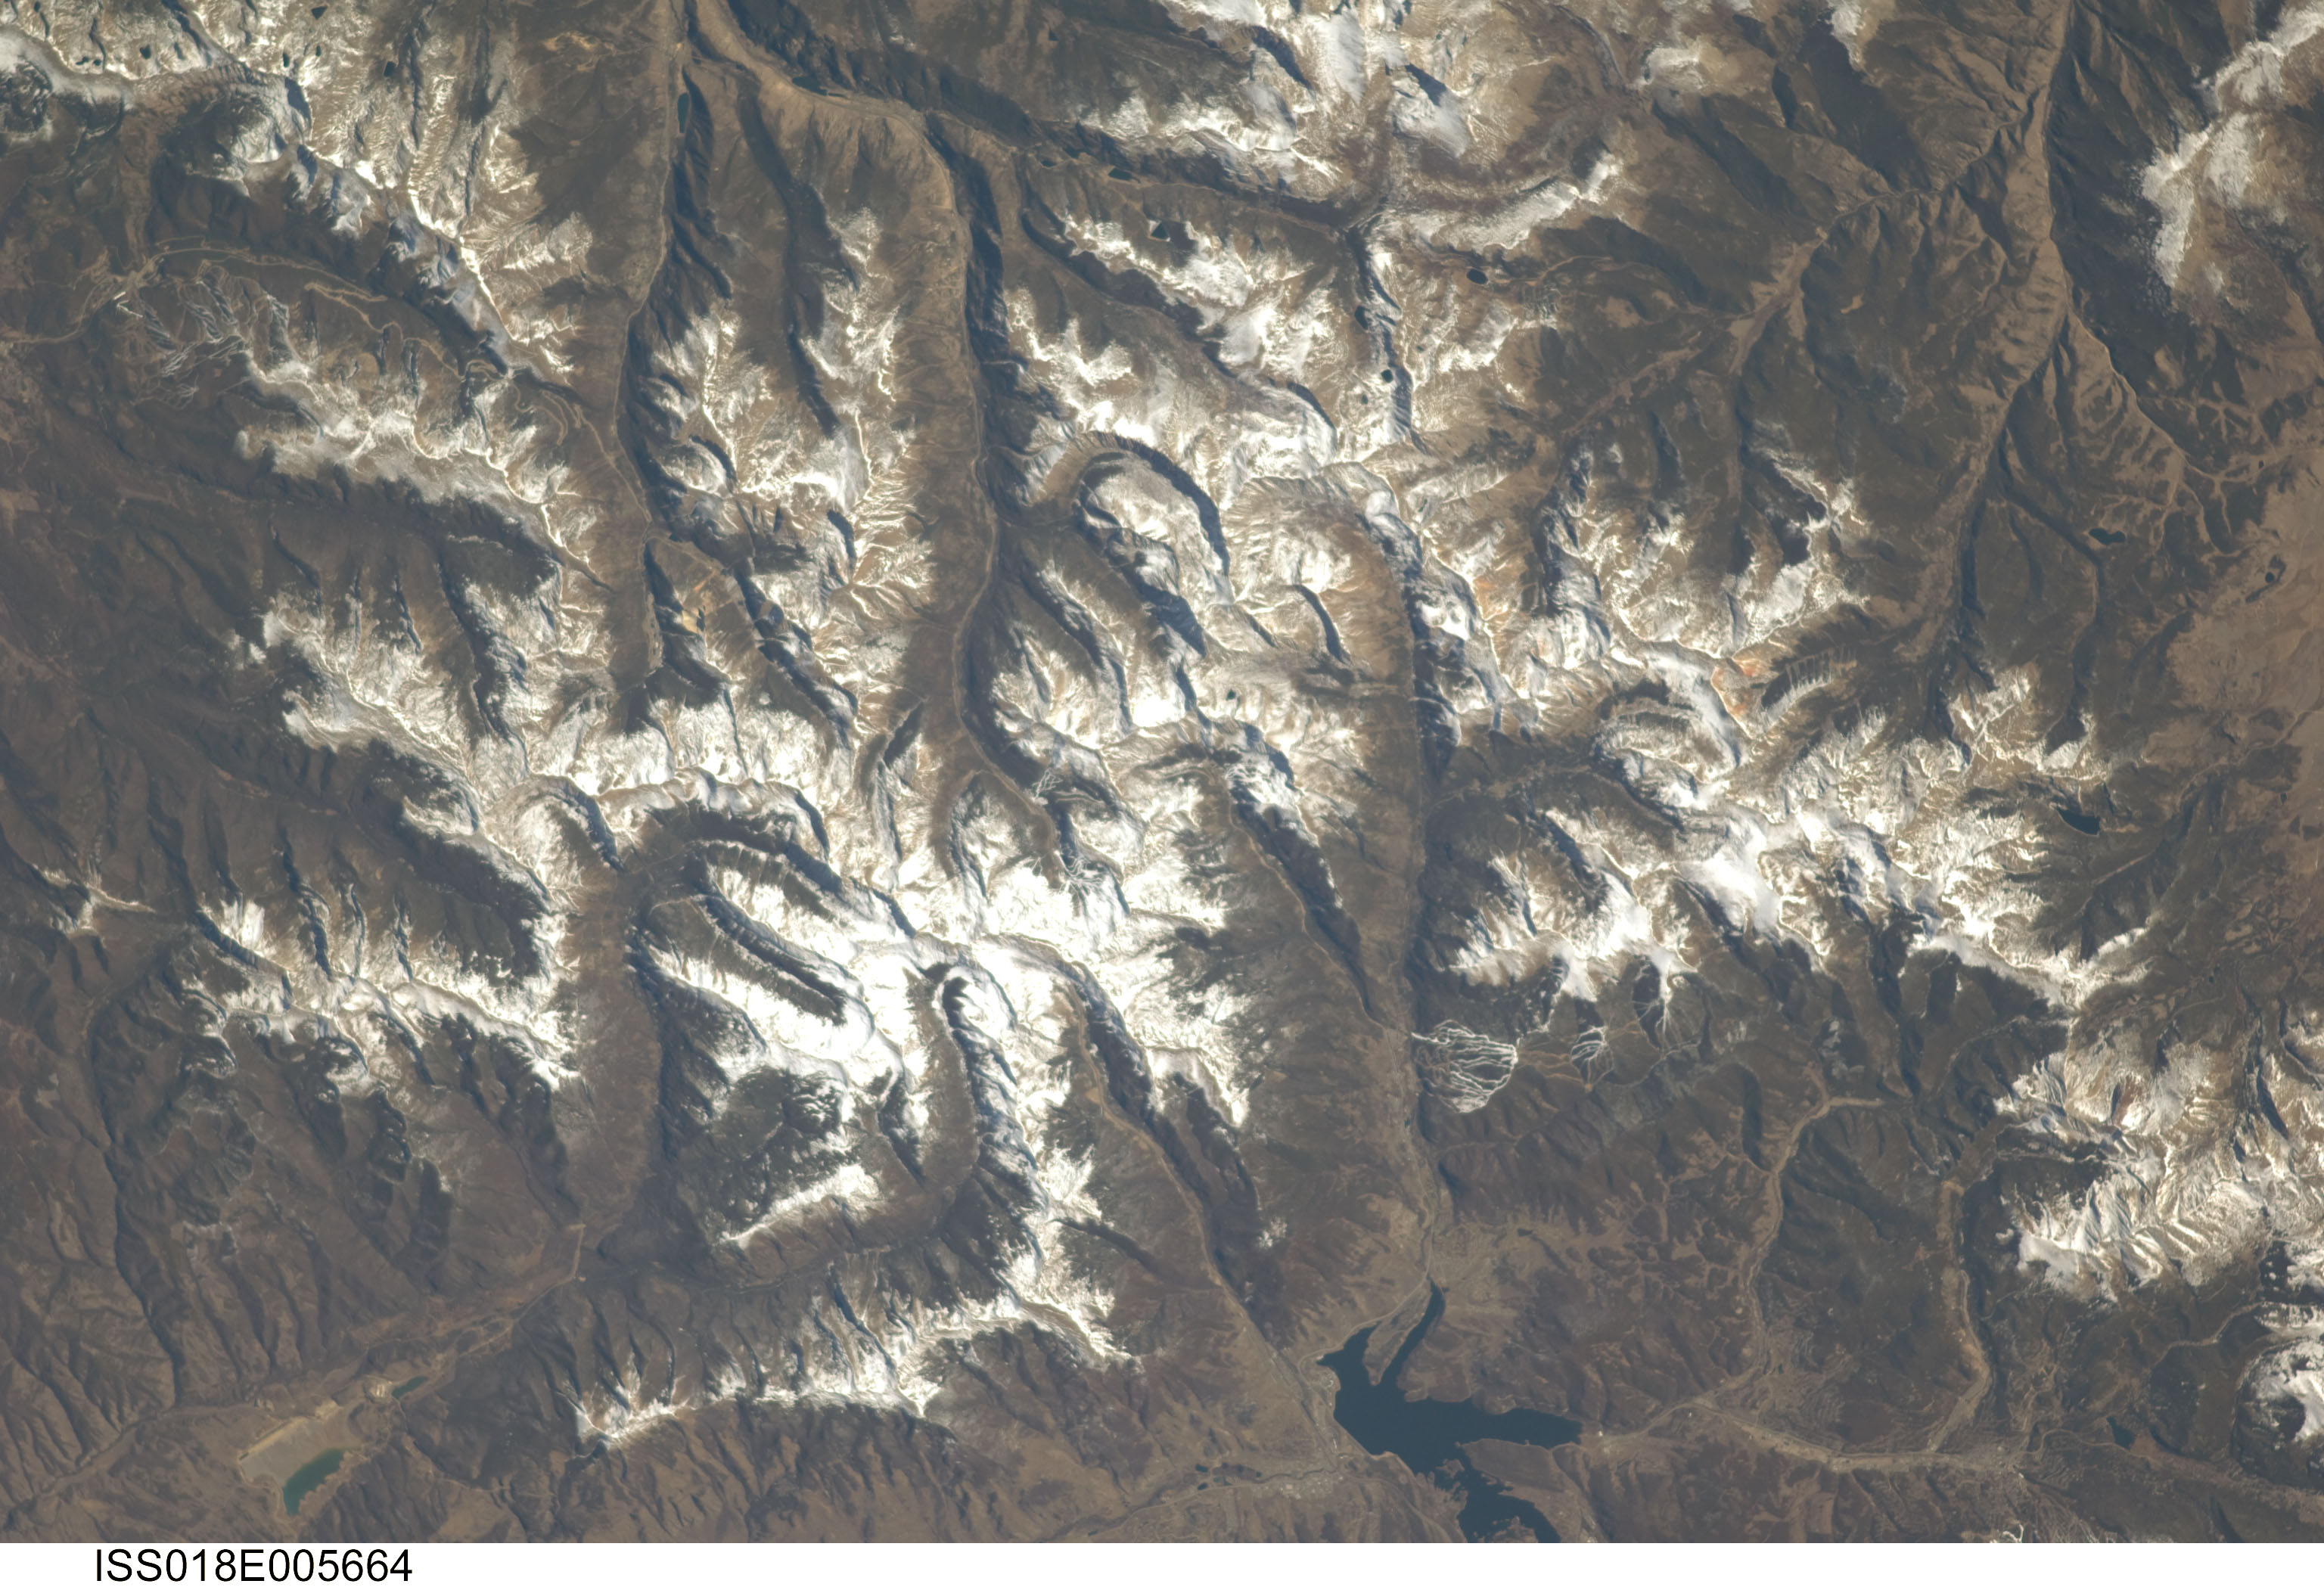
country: USA-COLORADO
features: SILVERTHORNE, SILVER PLUME, KEYSTONE, ROCKY MOUNTAINS
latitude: 39.7
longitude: -105.9
